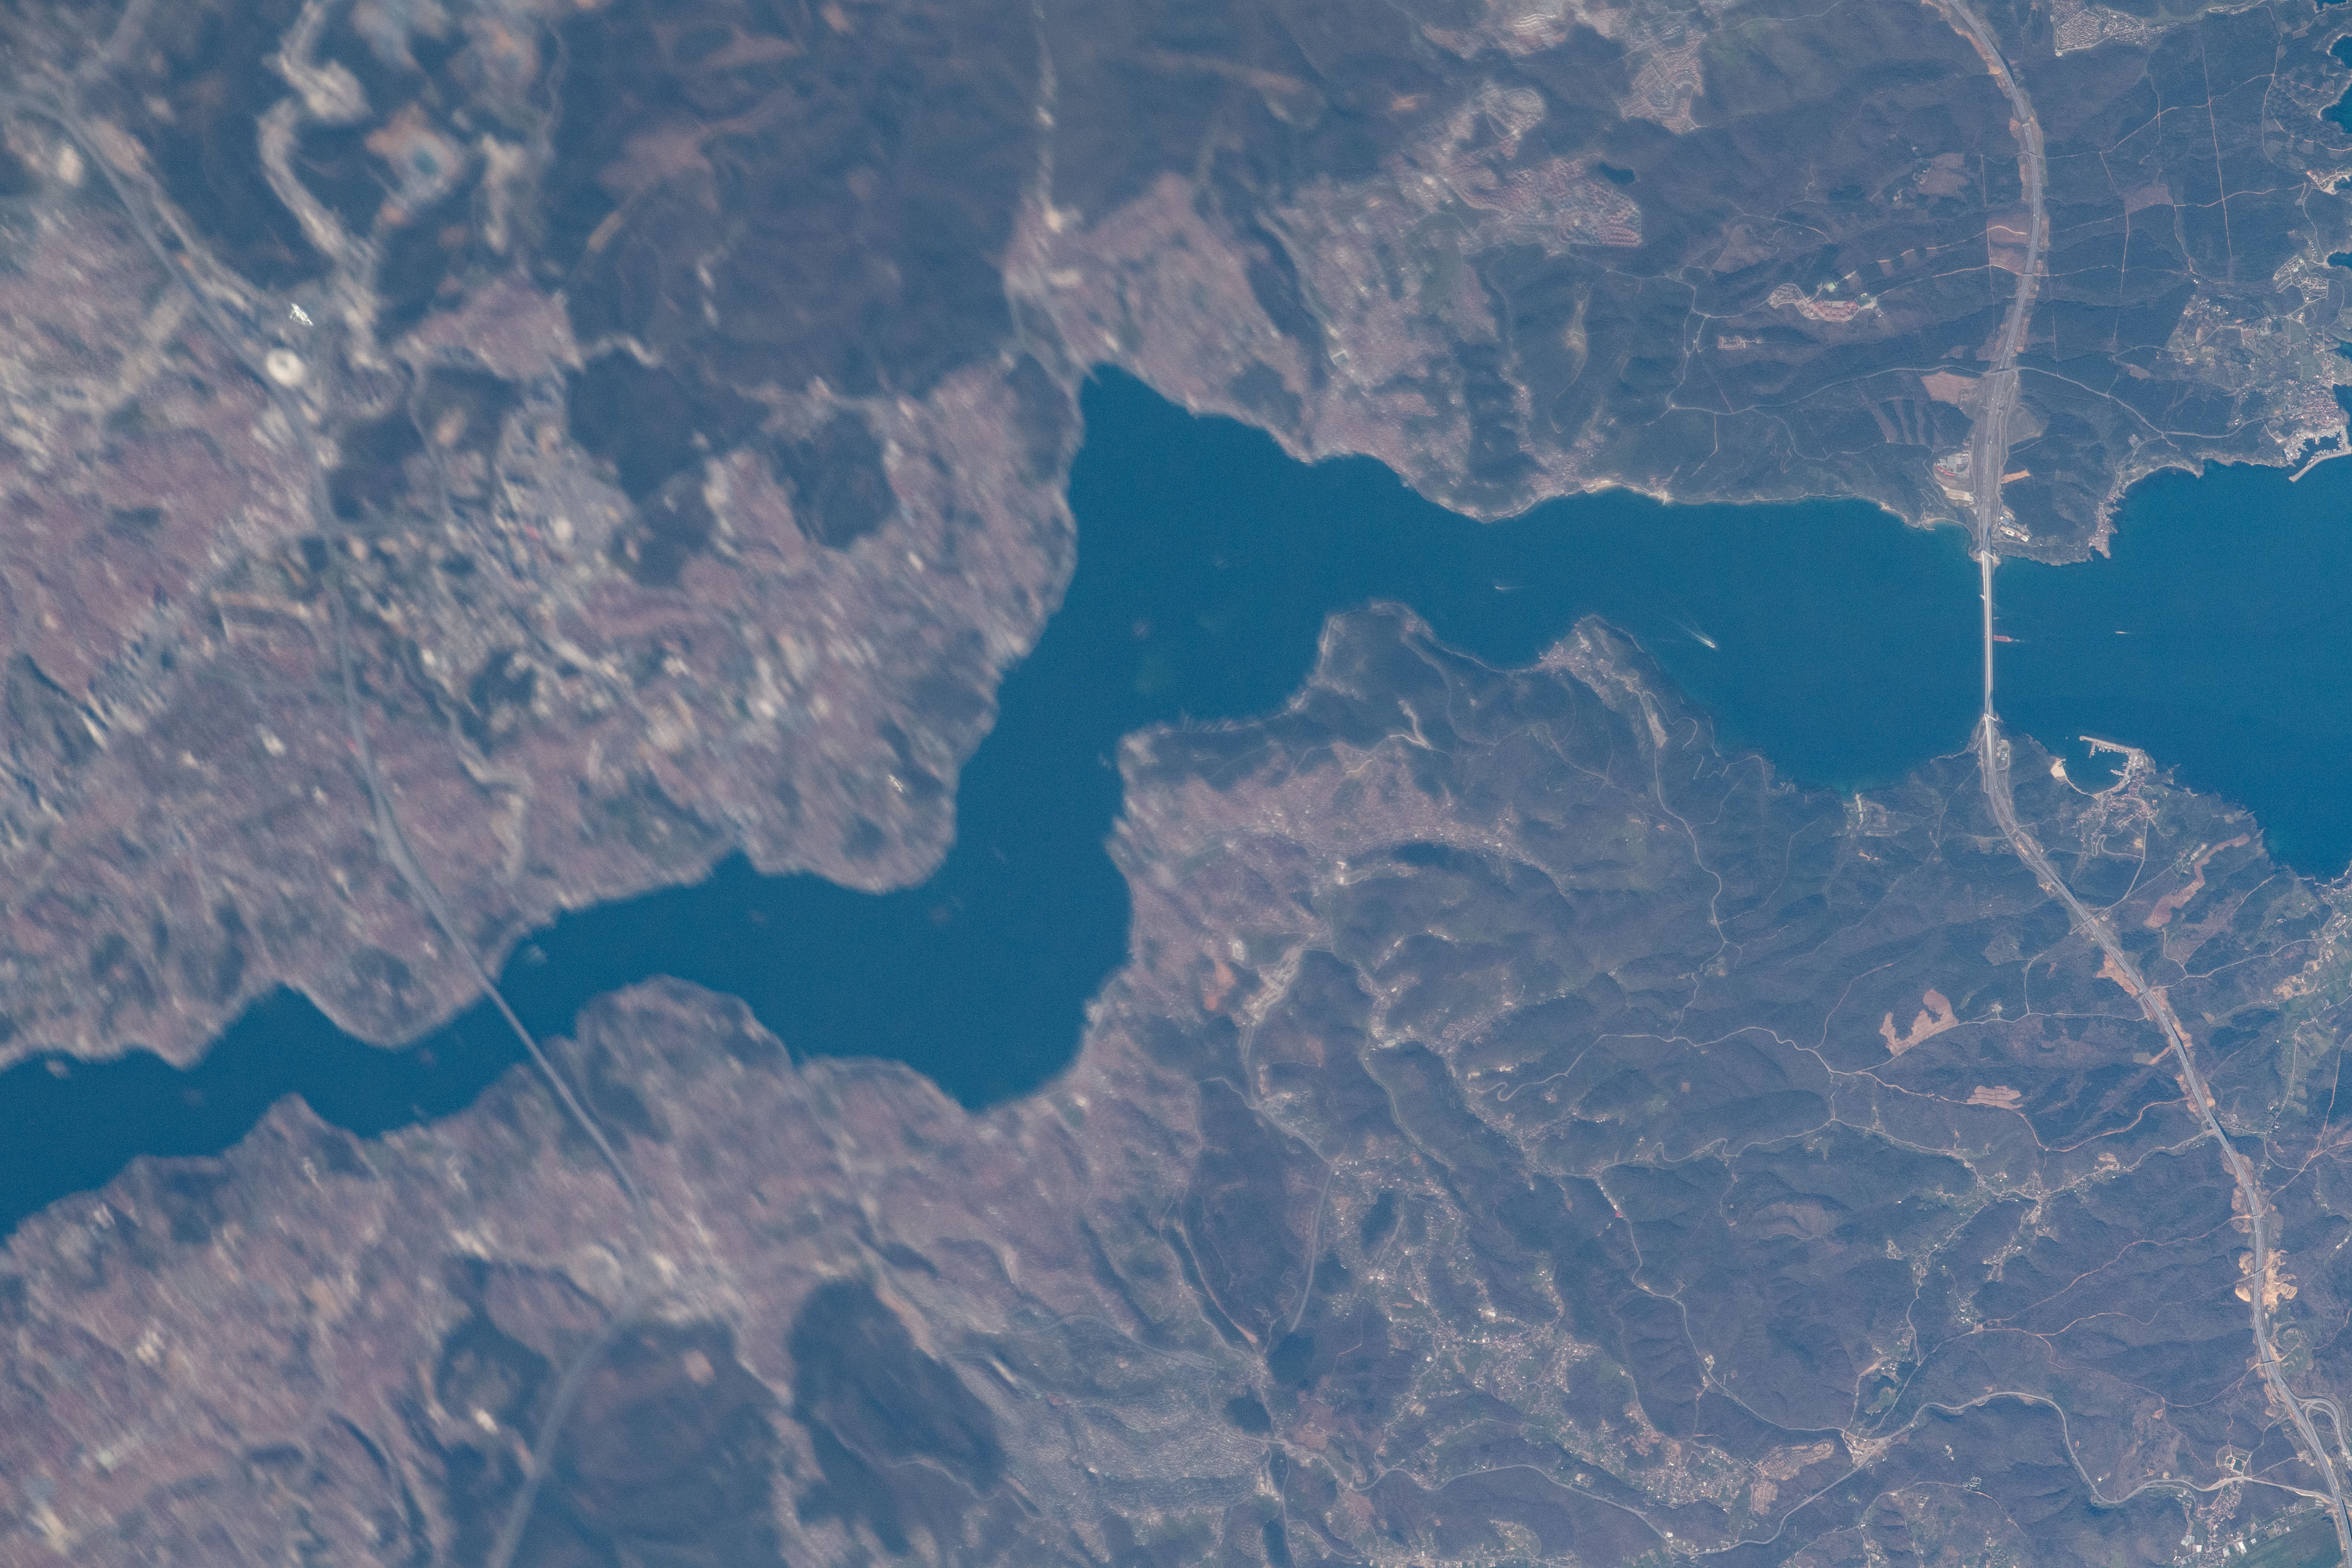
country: TURKEY
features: BOSFORO STRAIT
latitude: 41.1
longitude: 29.1
